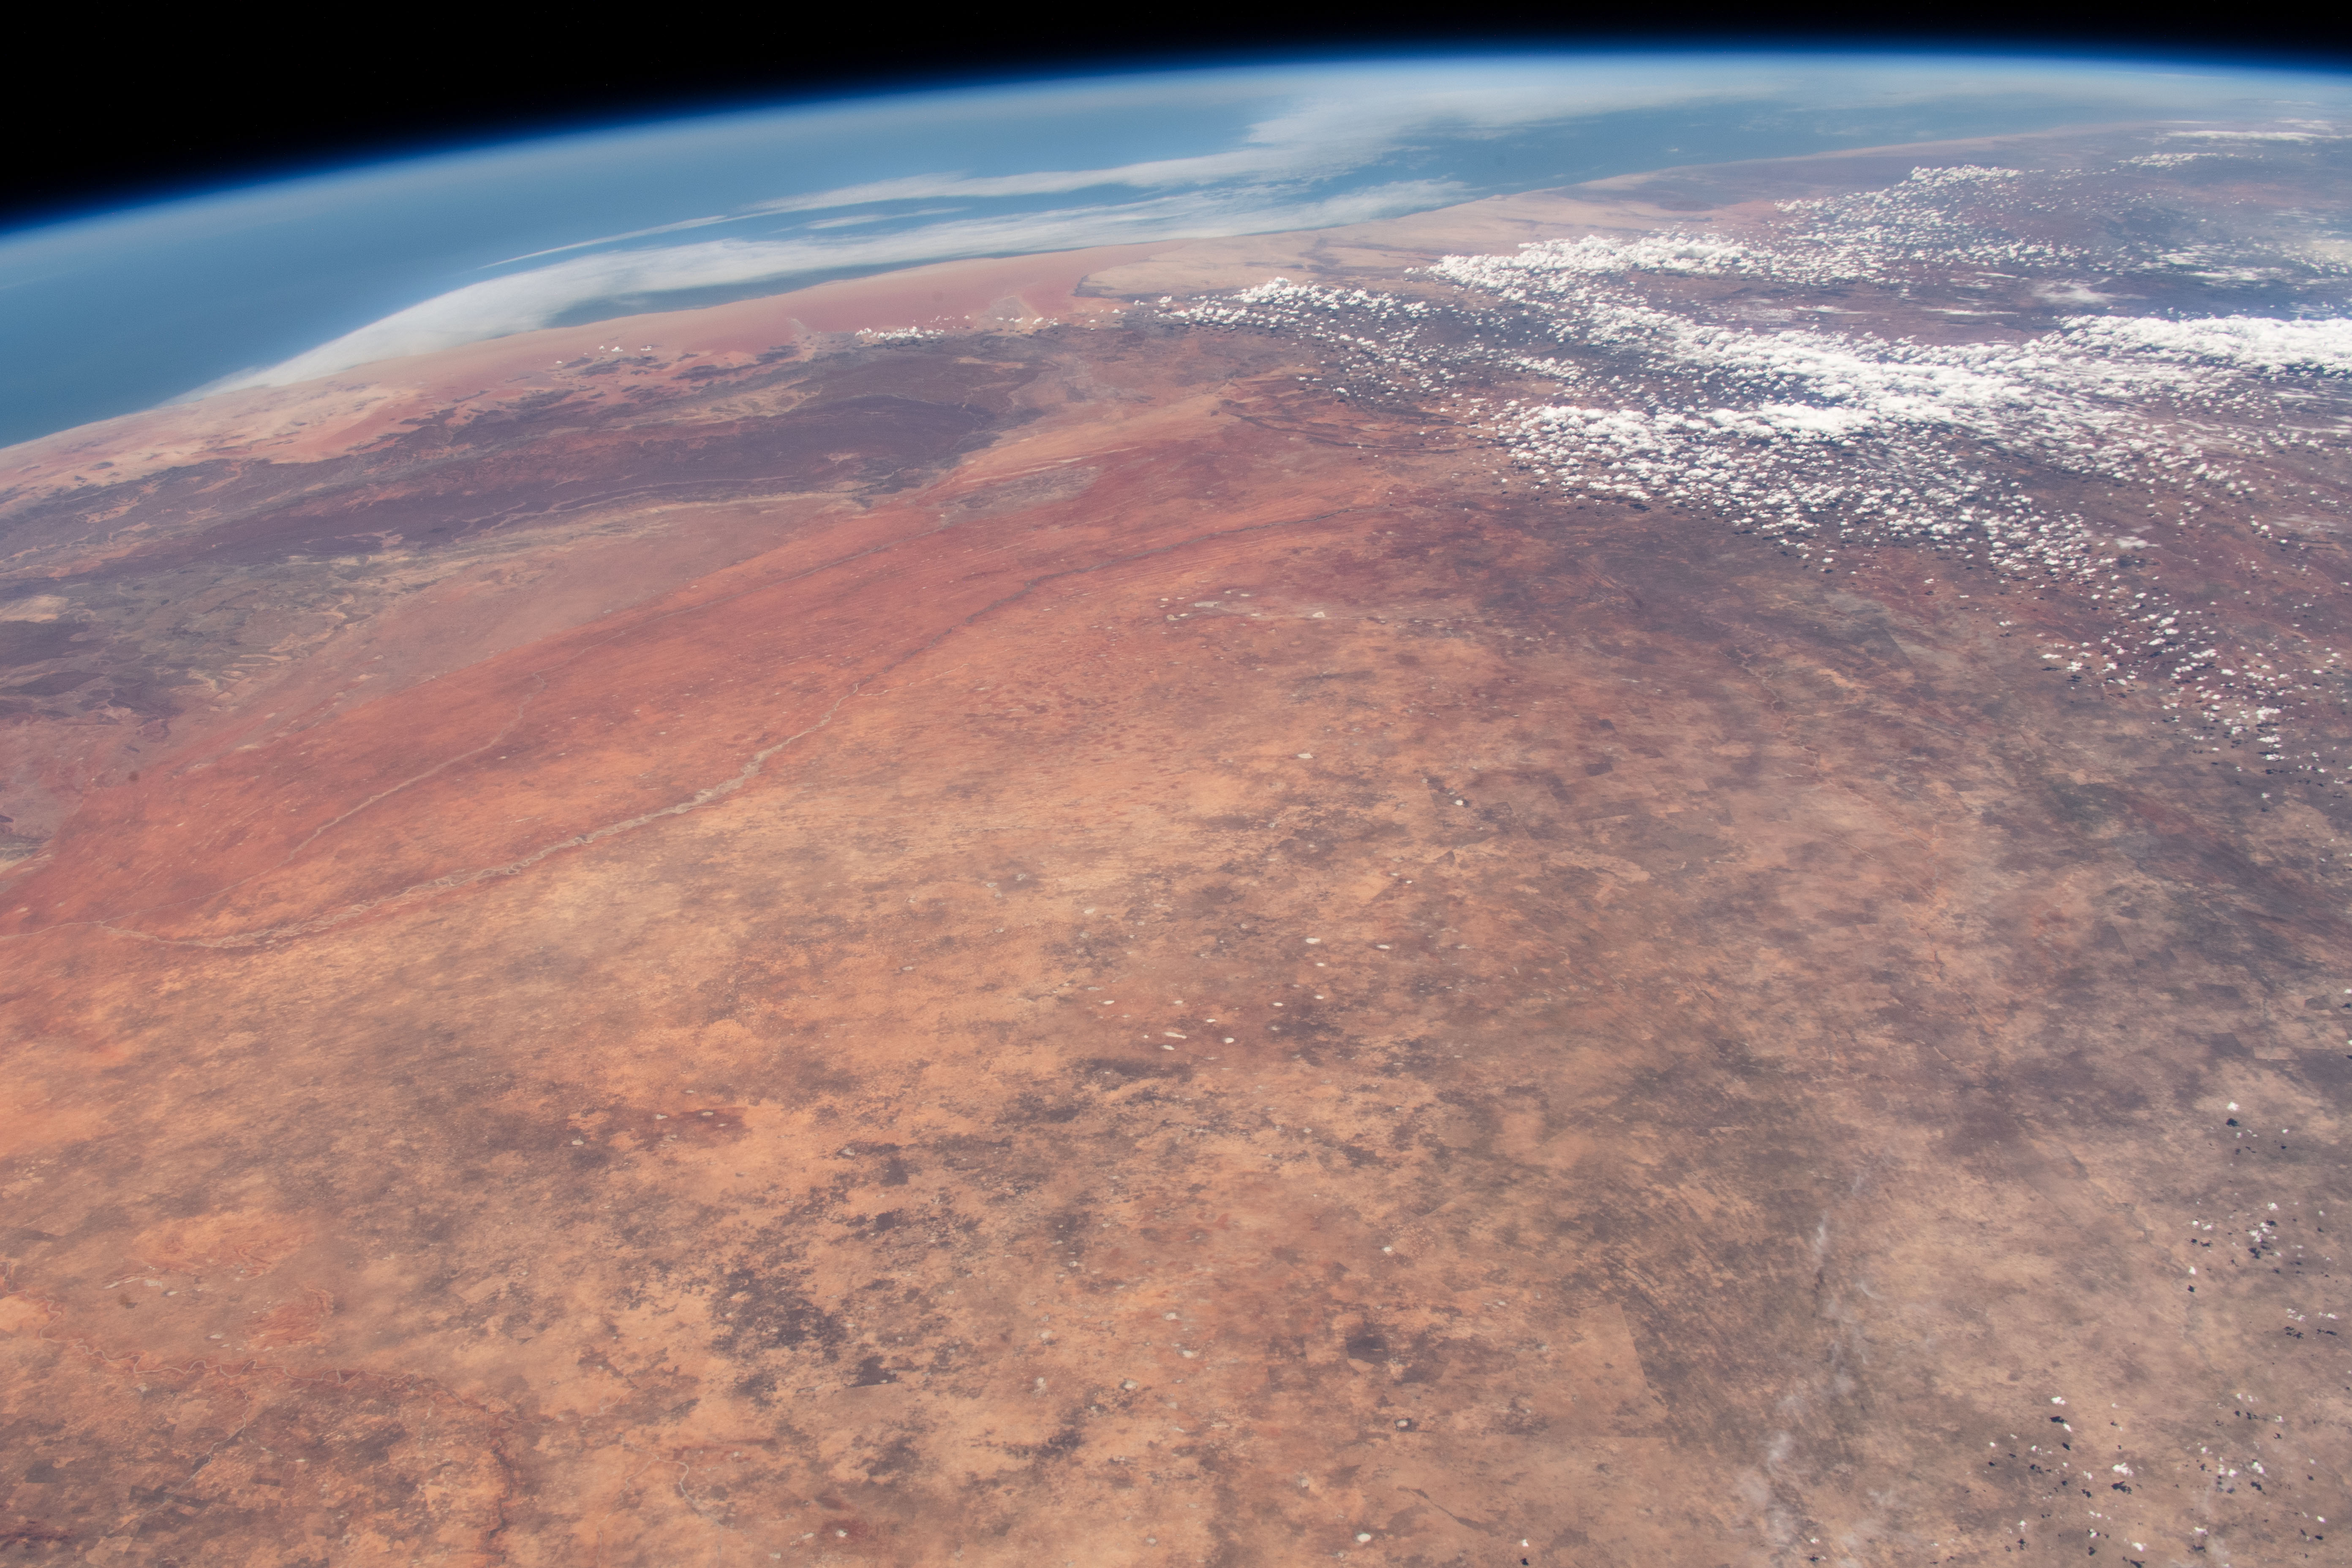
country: NAMIBIA
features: KALAHARI DESERT, GROOT KARAS MOUNTAINS
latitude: -23.5
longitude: 20.0
